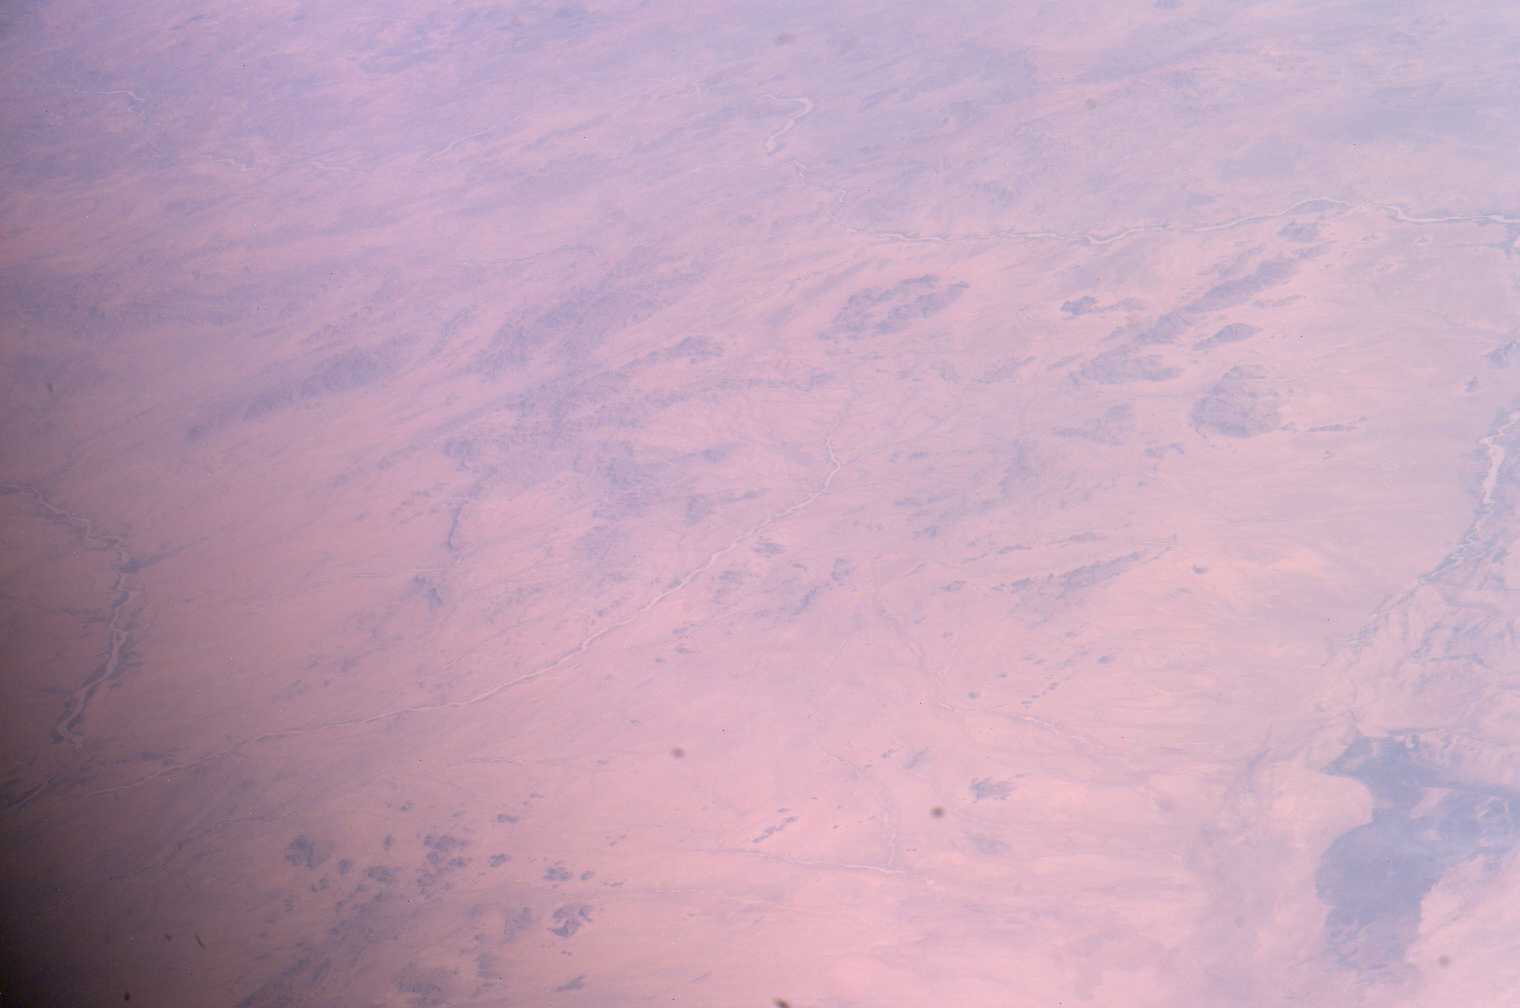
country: ERITREA
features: GHASH R., INSELBERGS
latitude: 15.5
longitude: 37.0
